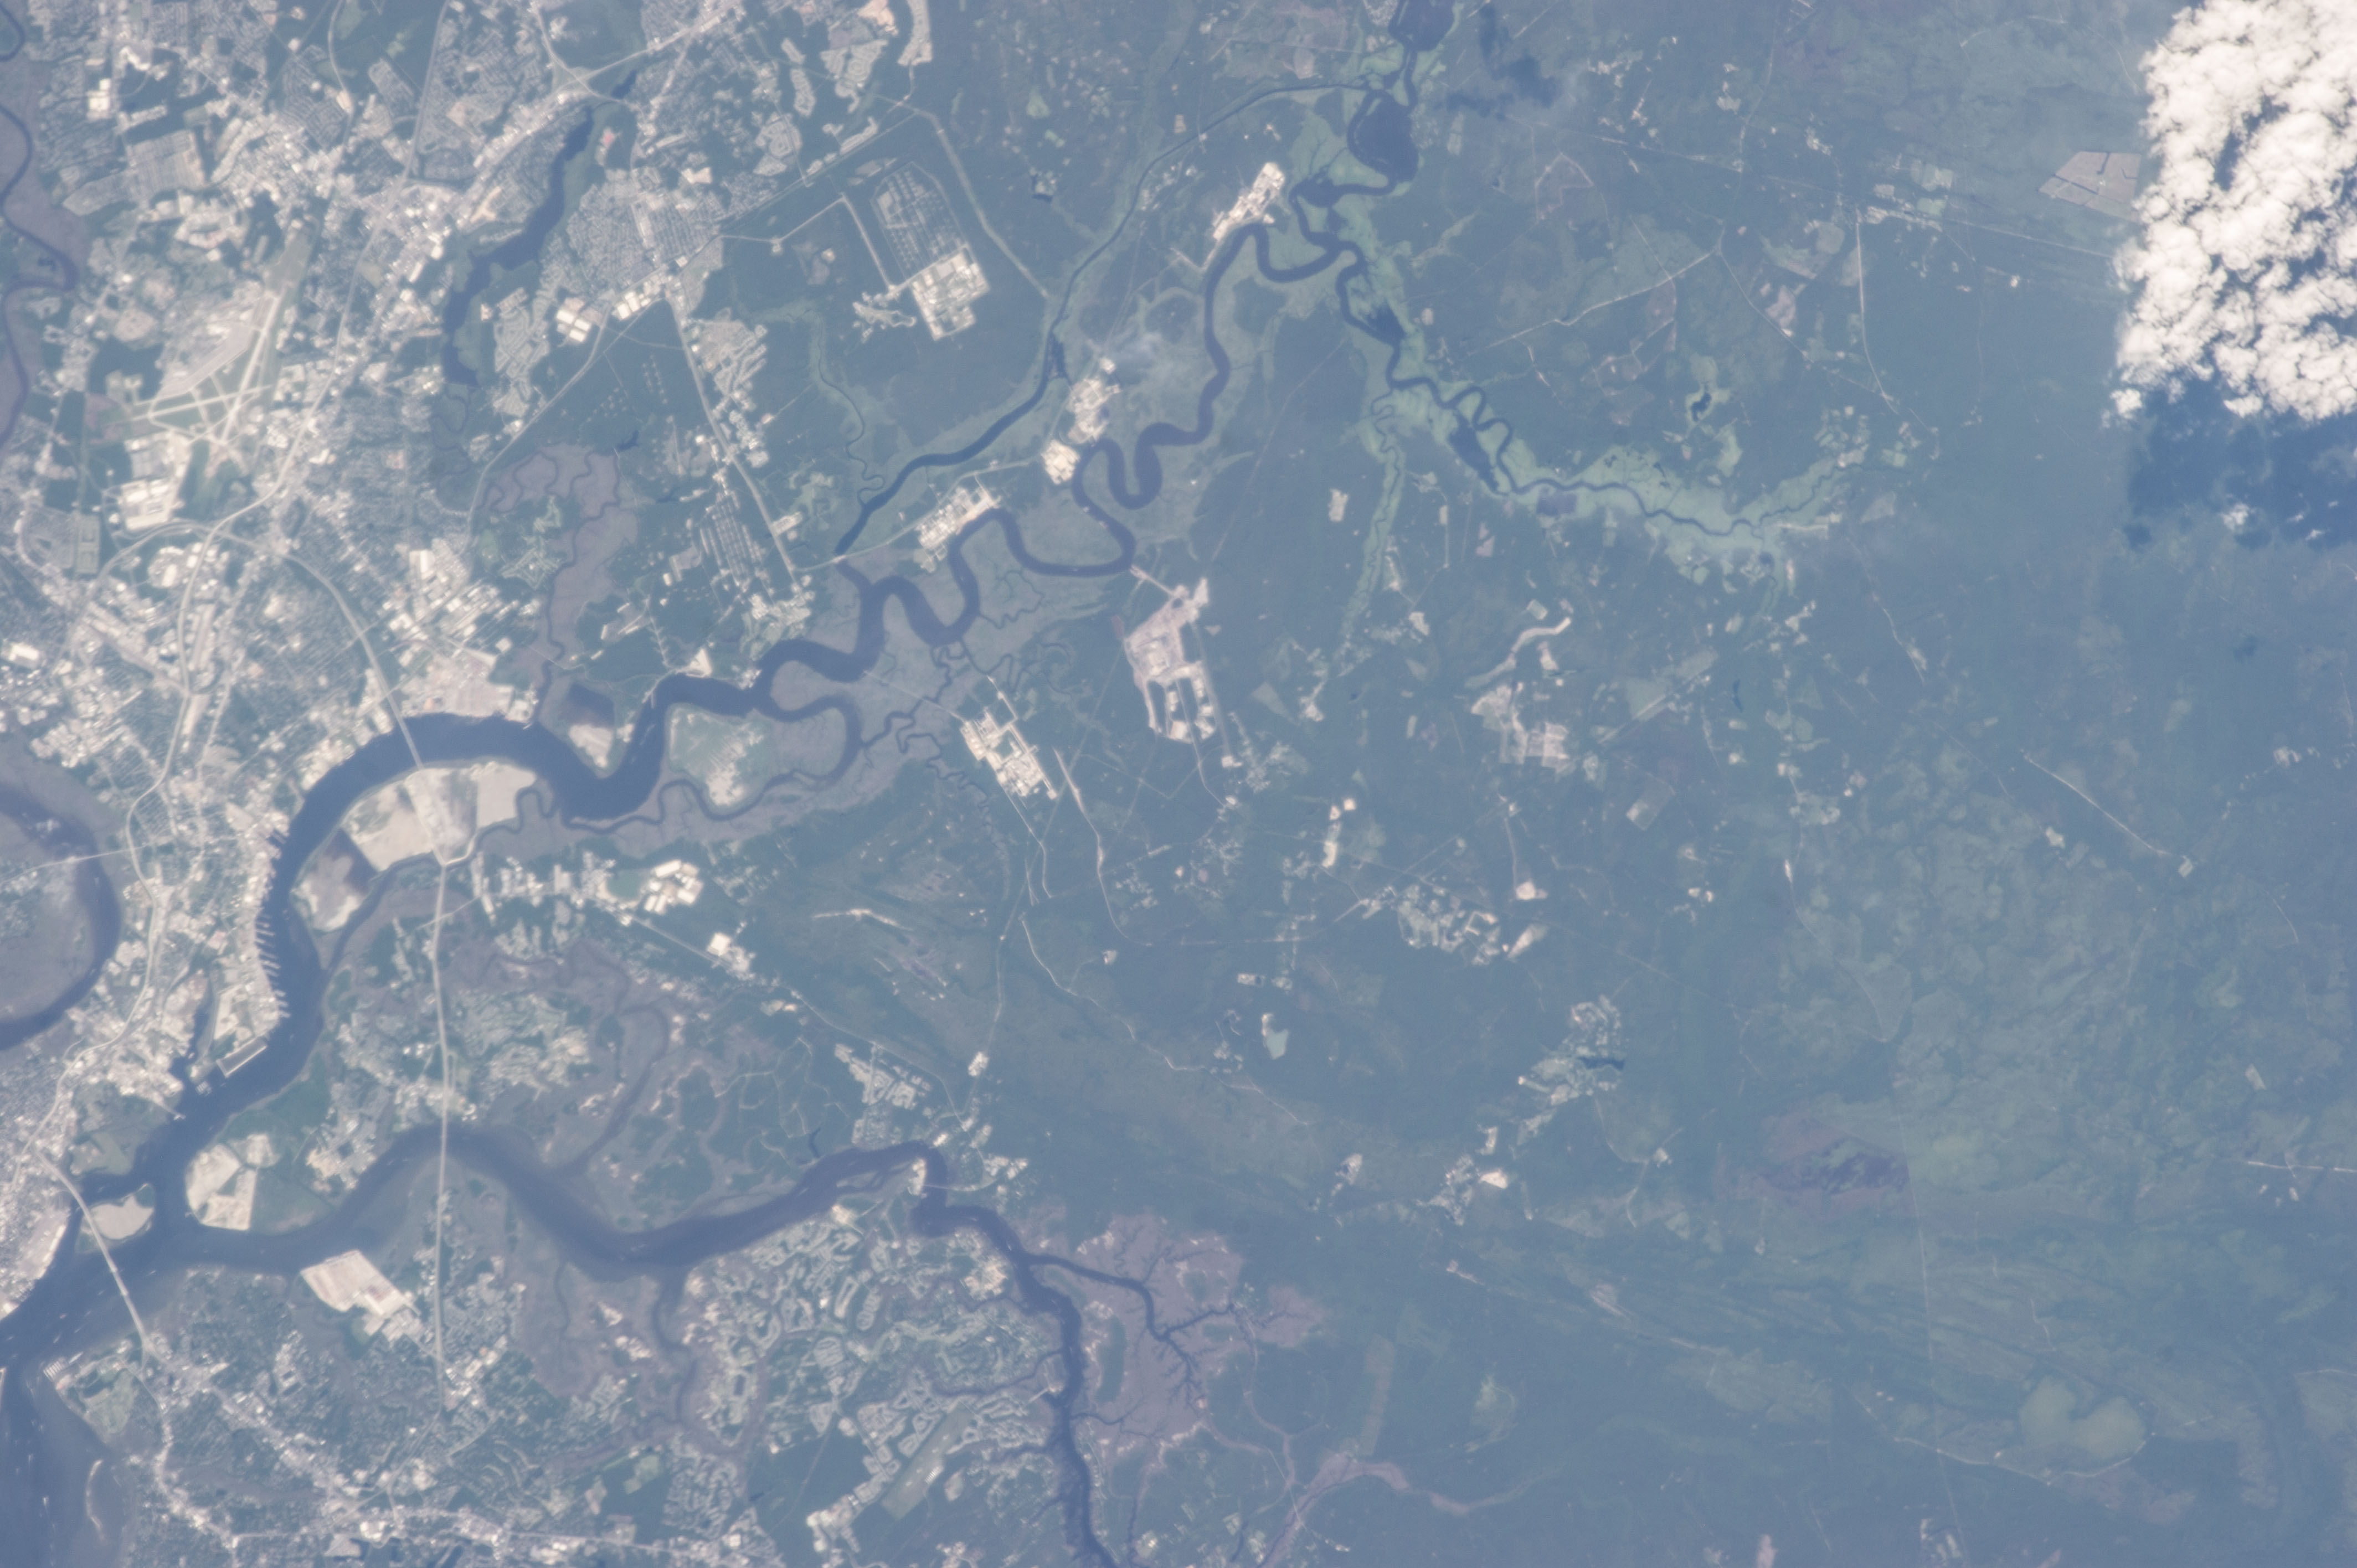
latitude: 33.0
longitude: -79.9
